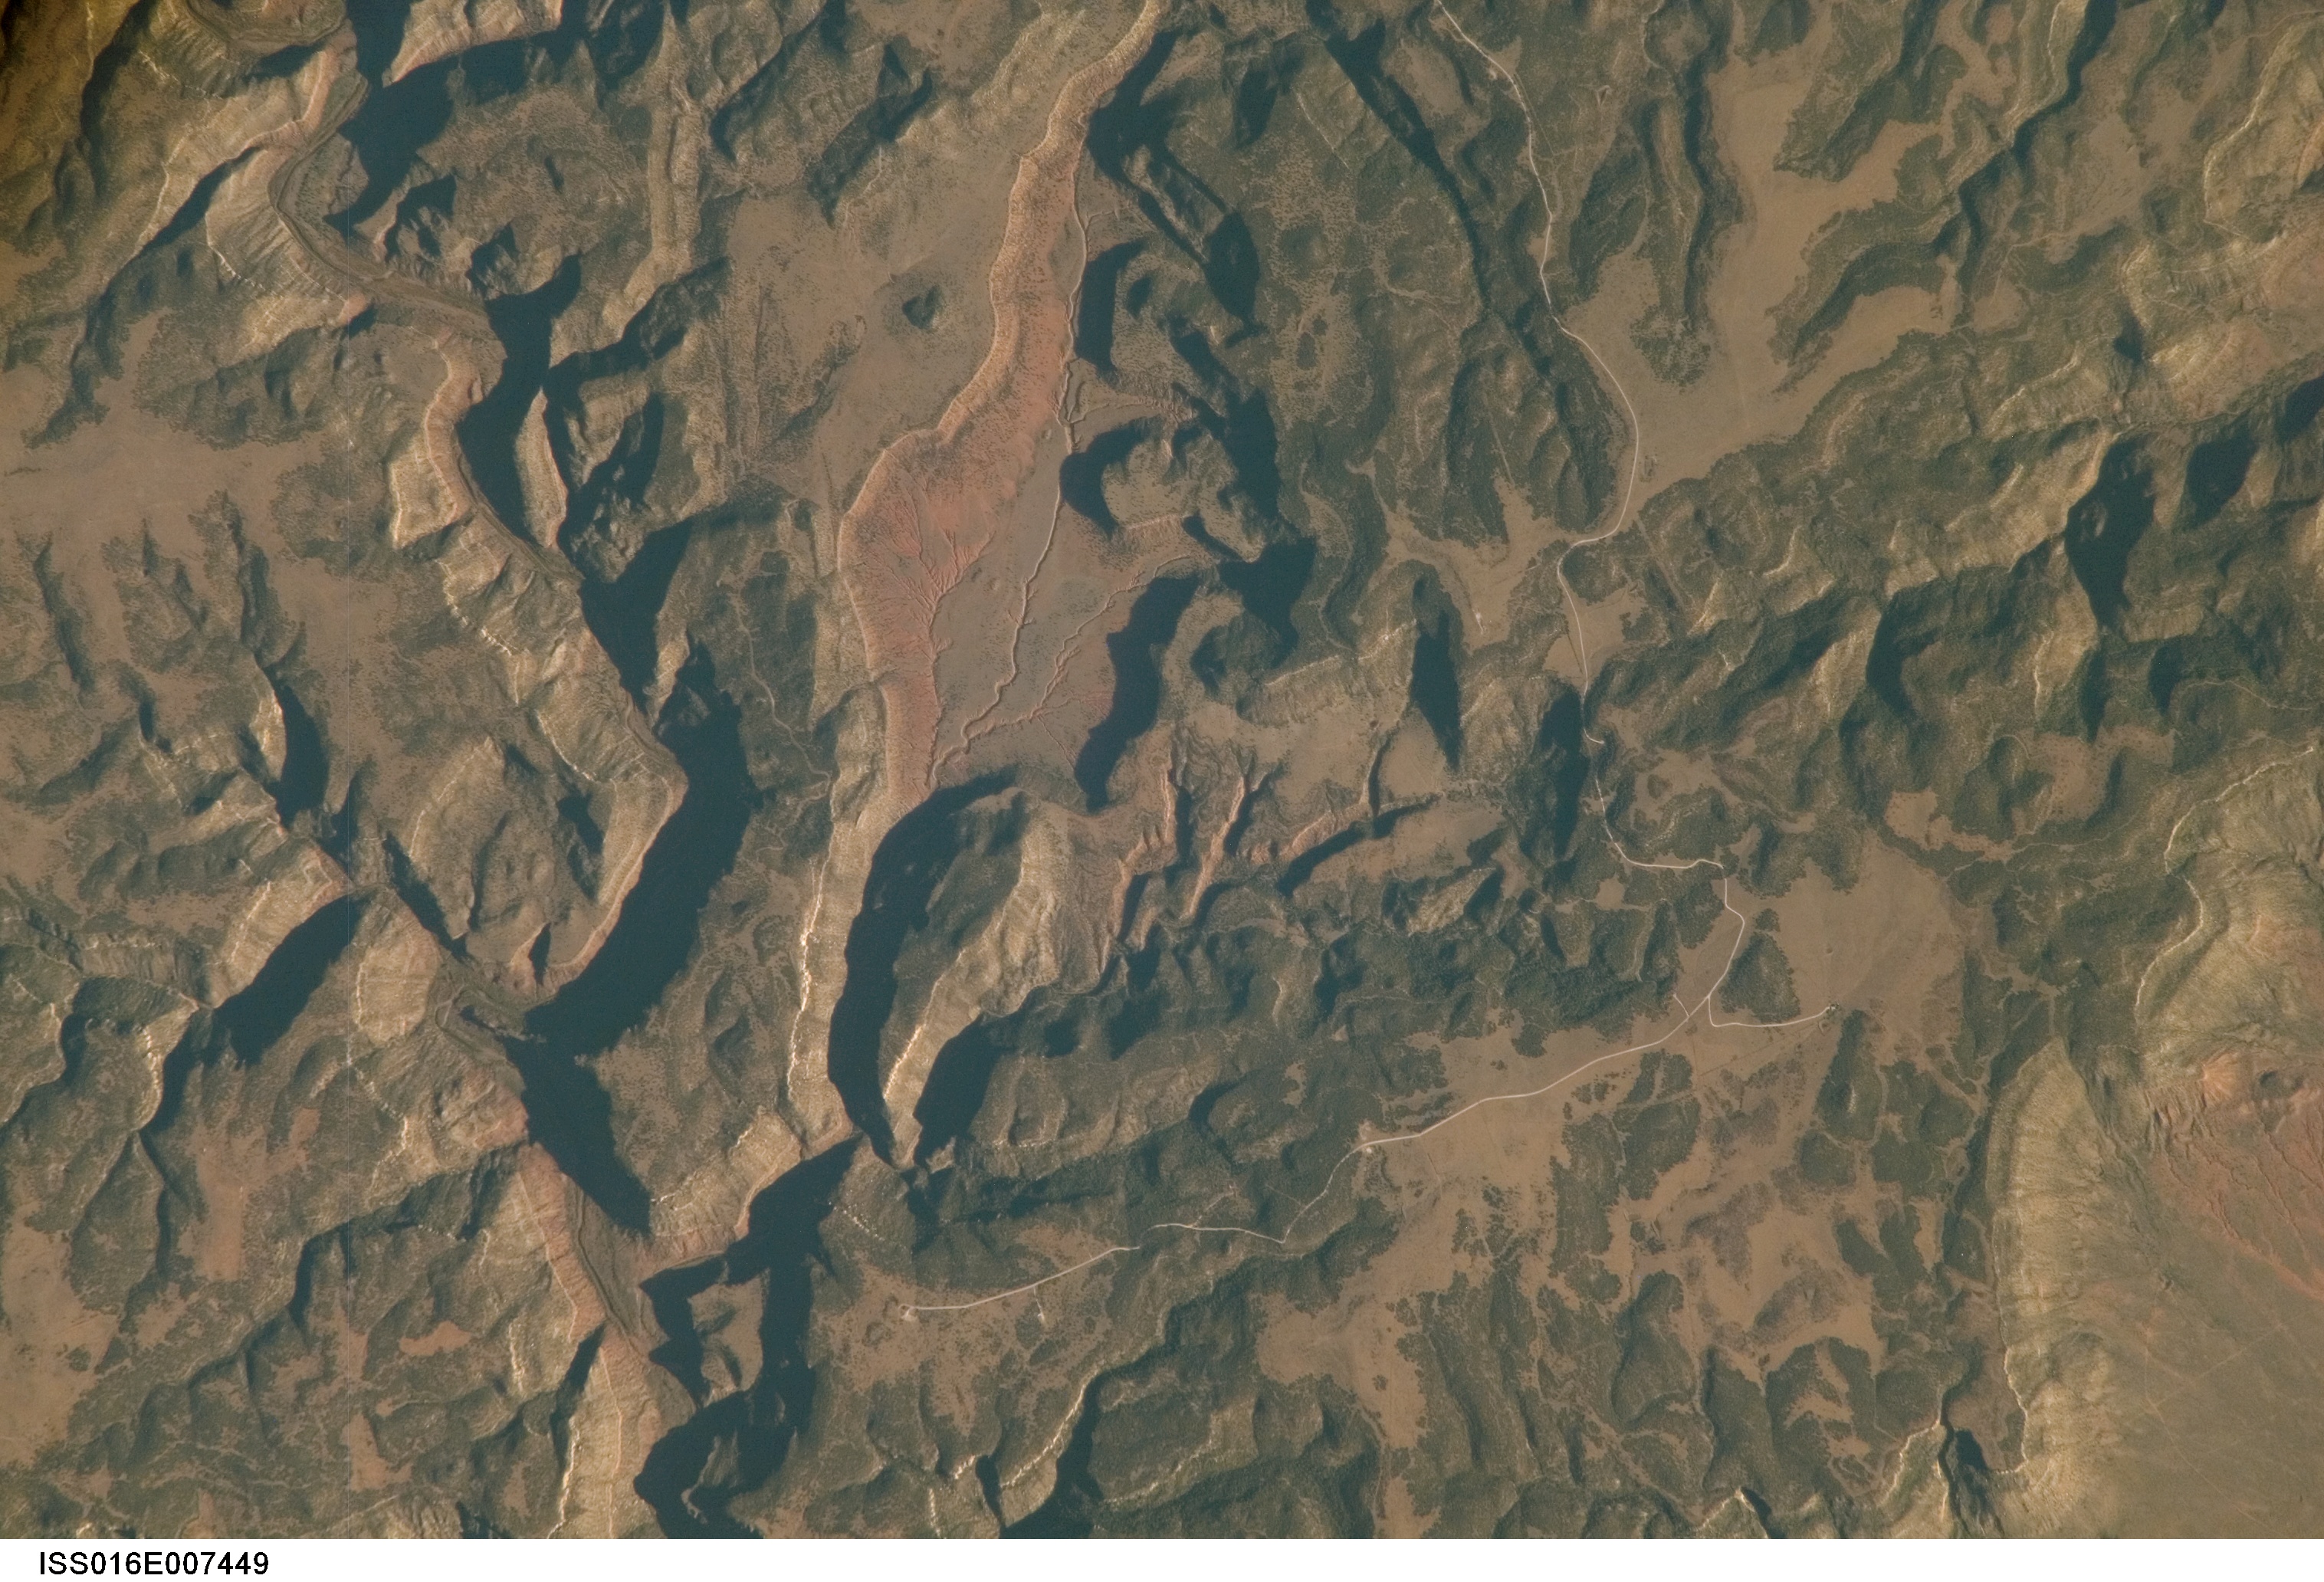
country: USA-NEW MEXICO
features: ENCIERRO CANYON, CANADIAN R.
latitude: 35.8
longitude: -104.3
